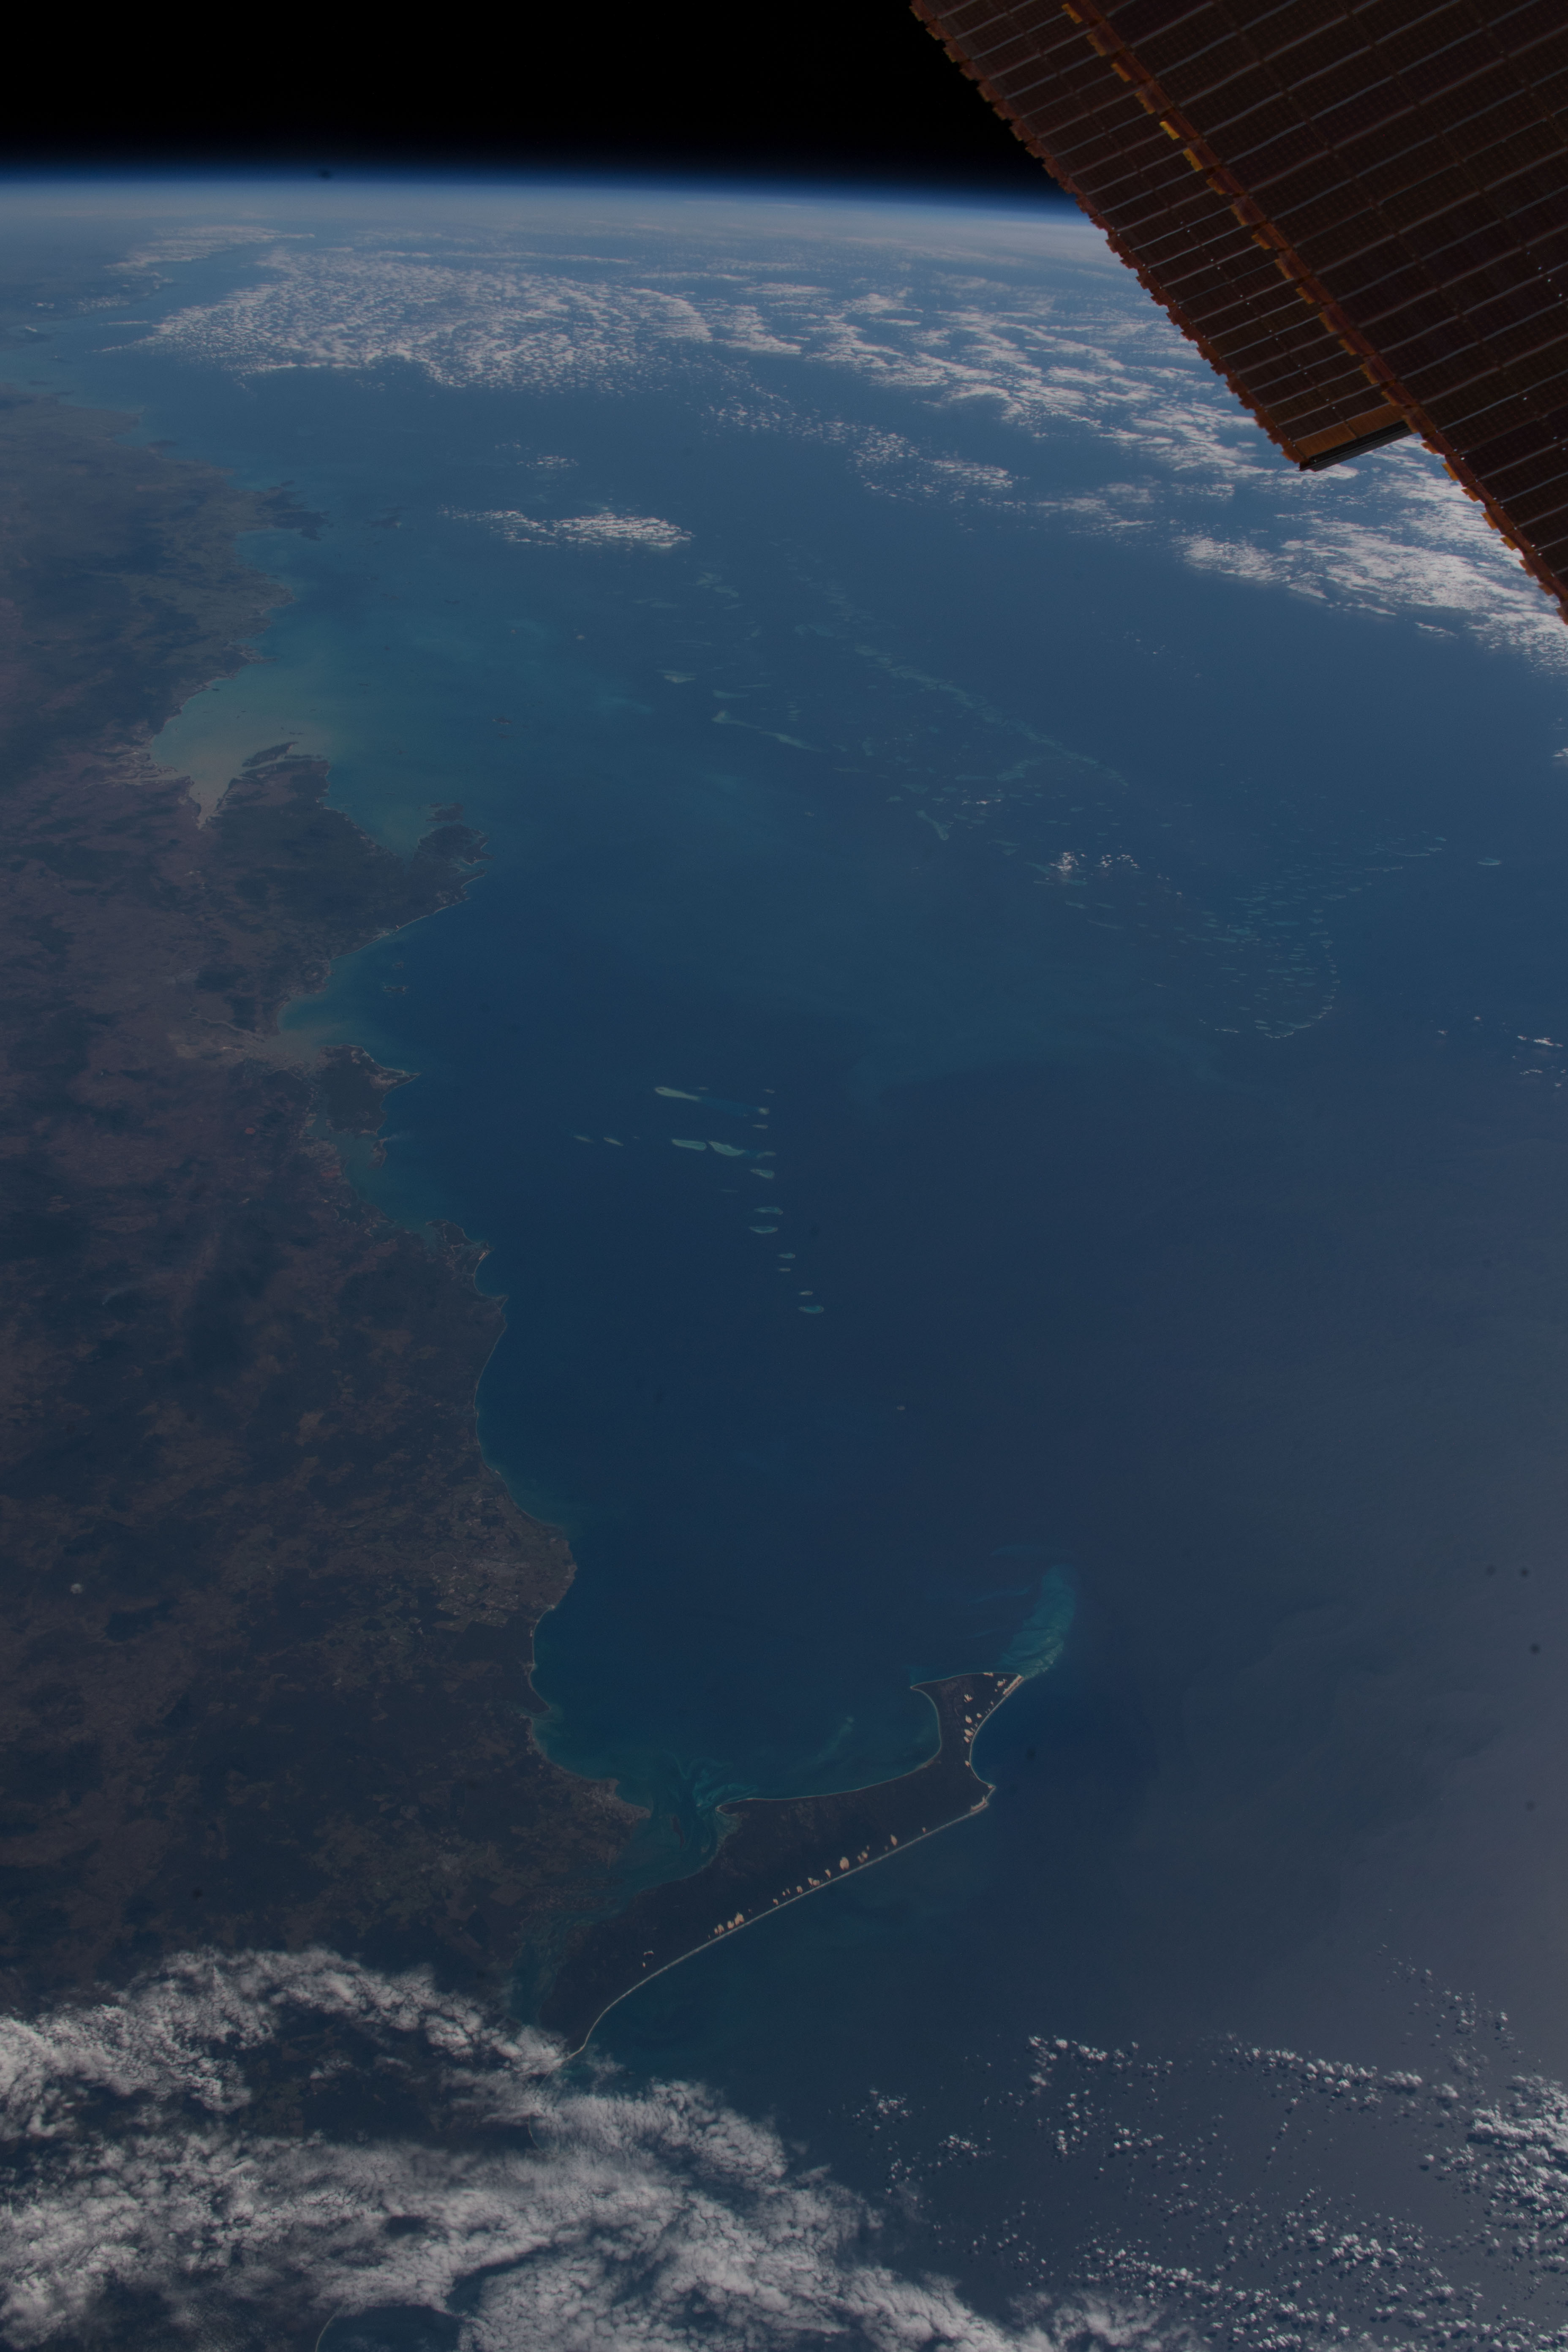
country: AUSTRALIA-Q
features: FRASER ISLAND, PACIFIC OCEAN, ROCKHAMPTON, HERON REEF, EARTH LIMB
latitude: -23.4
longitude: 152.1
